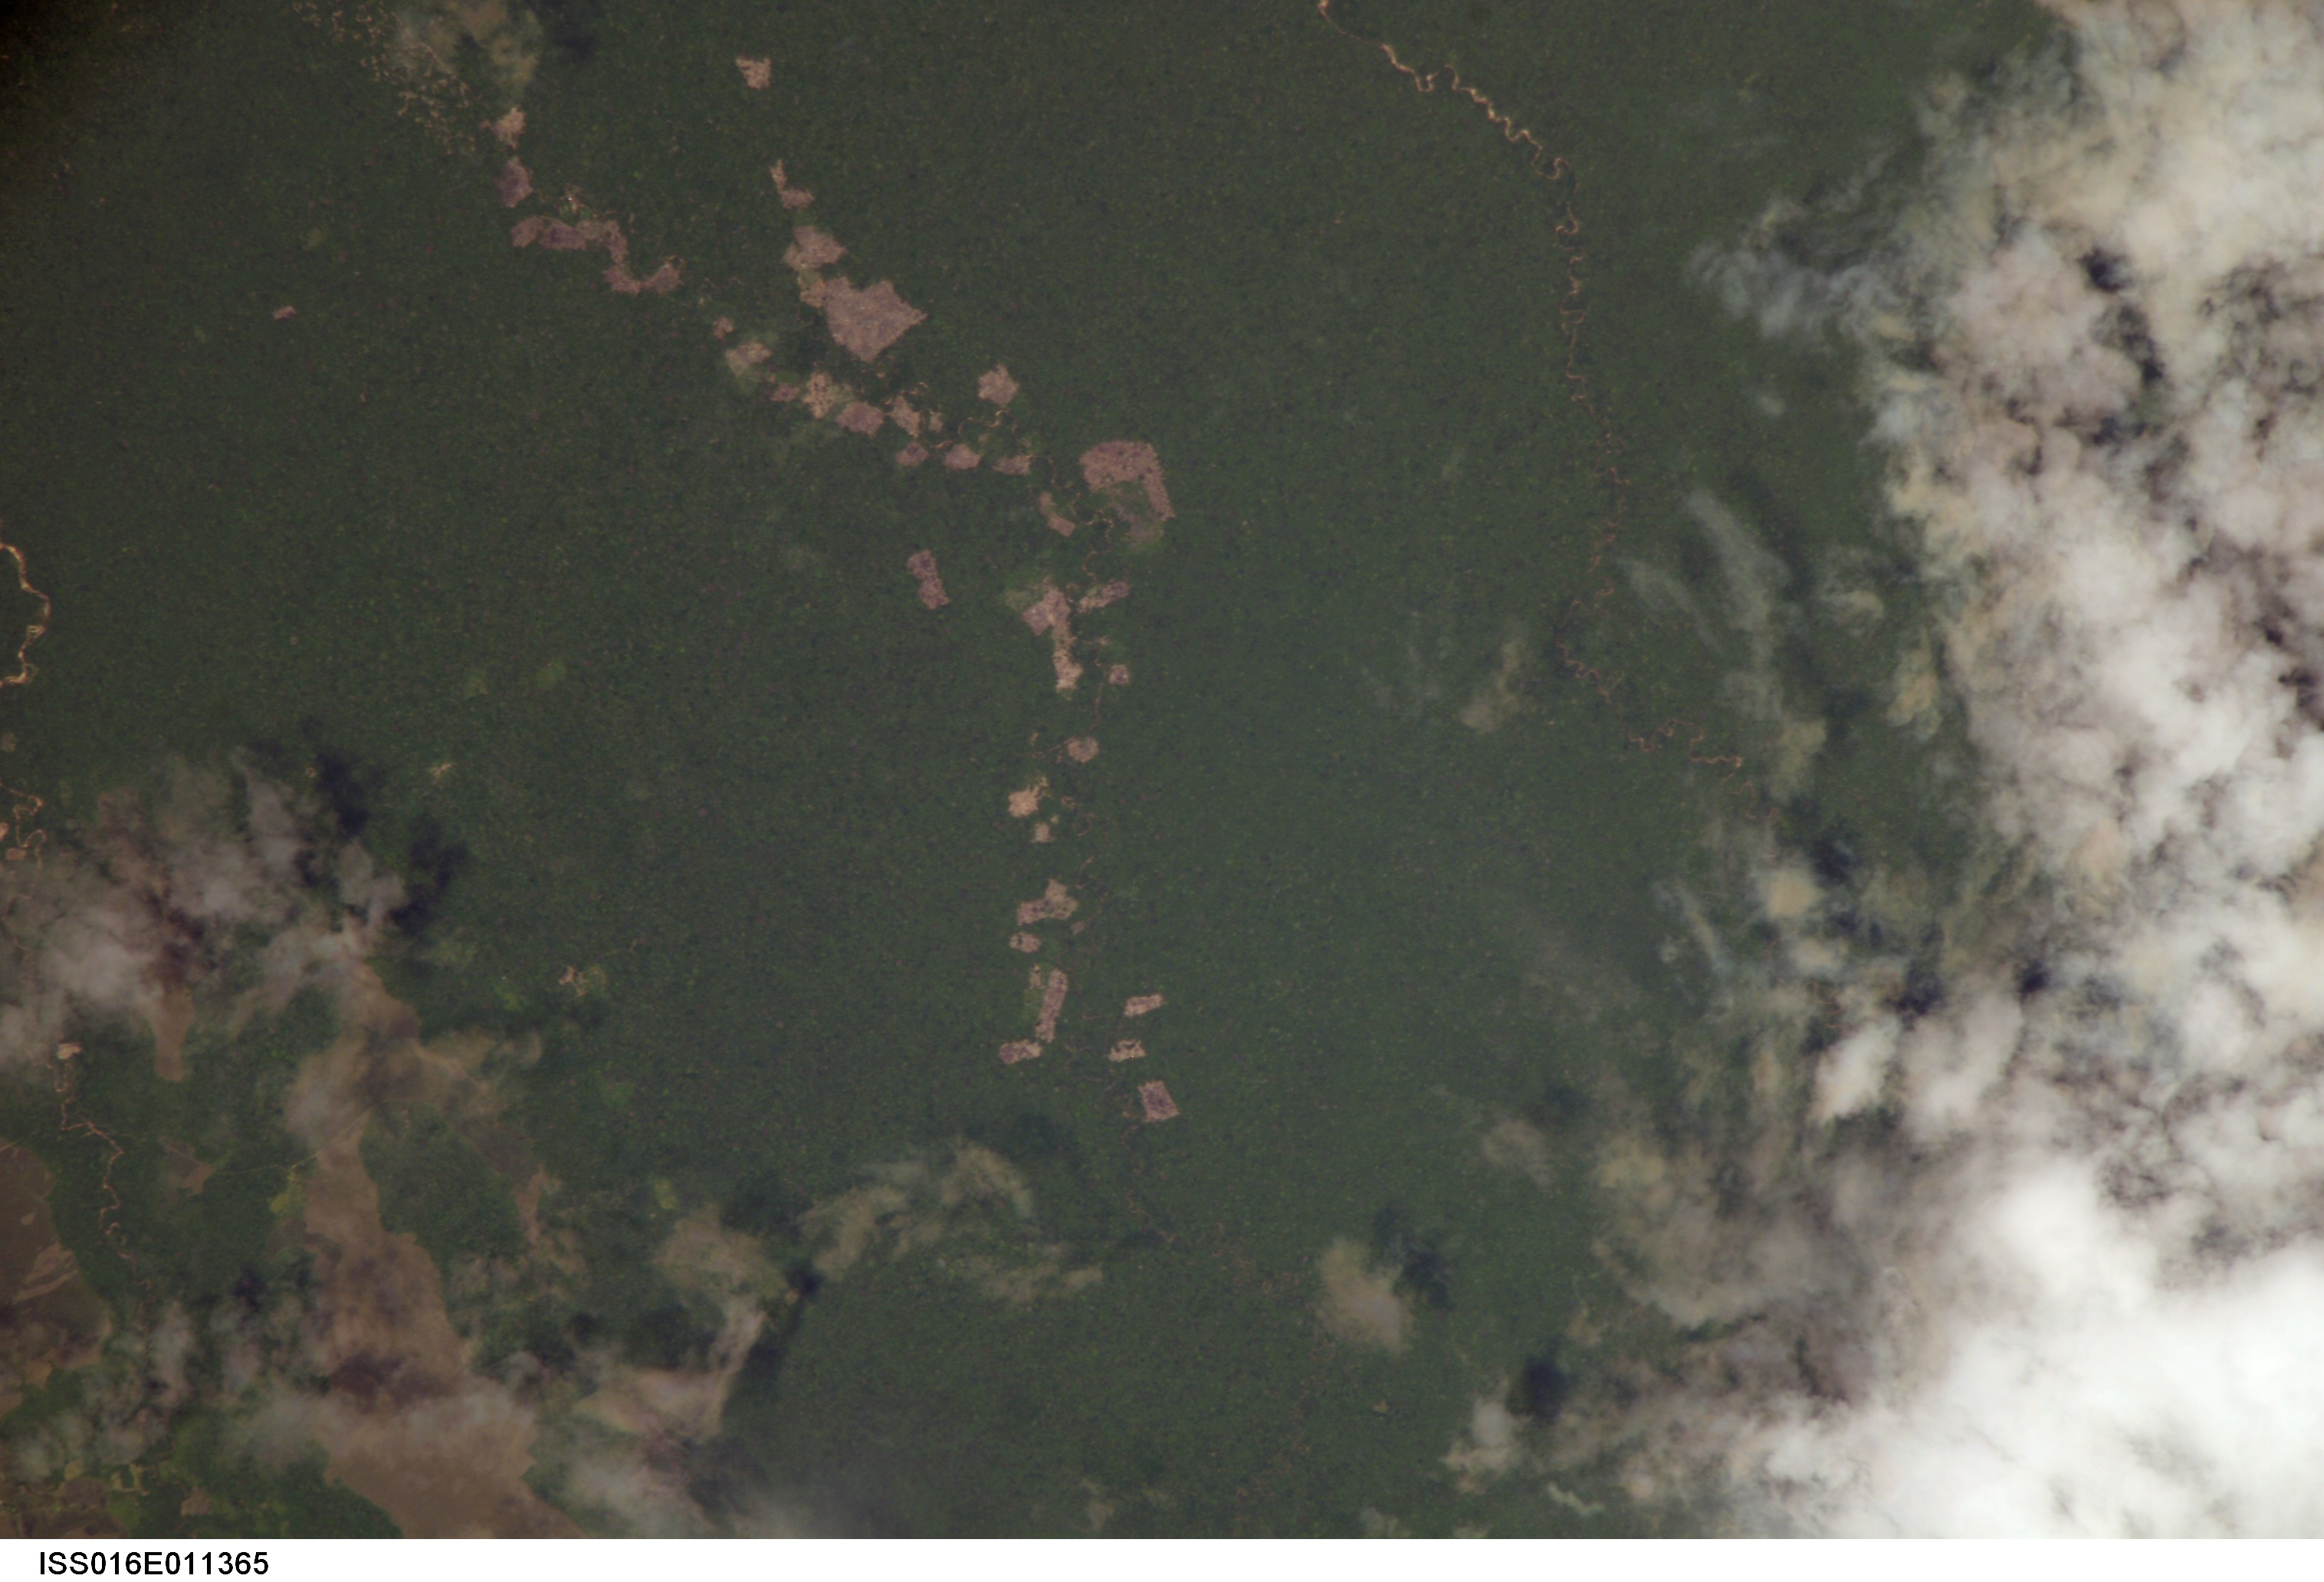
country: BOLIVIA
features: IXIAMAS AREA, FOR., CLEARCUTS
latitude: -13.7
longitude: -68.2
